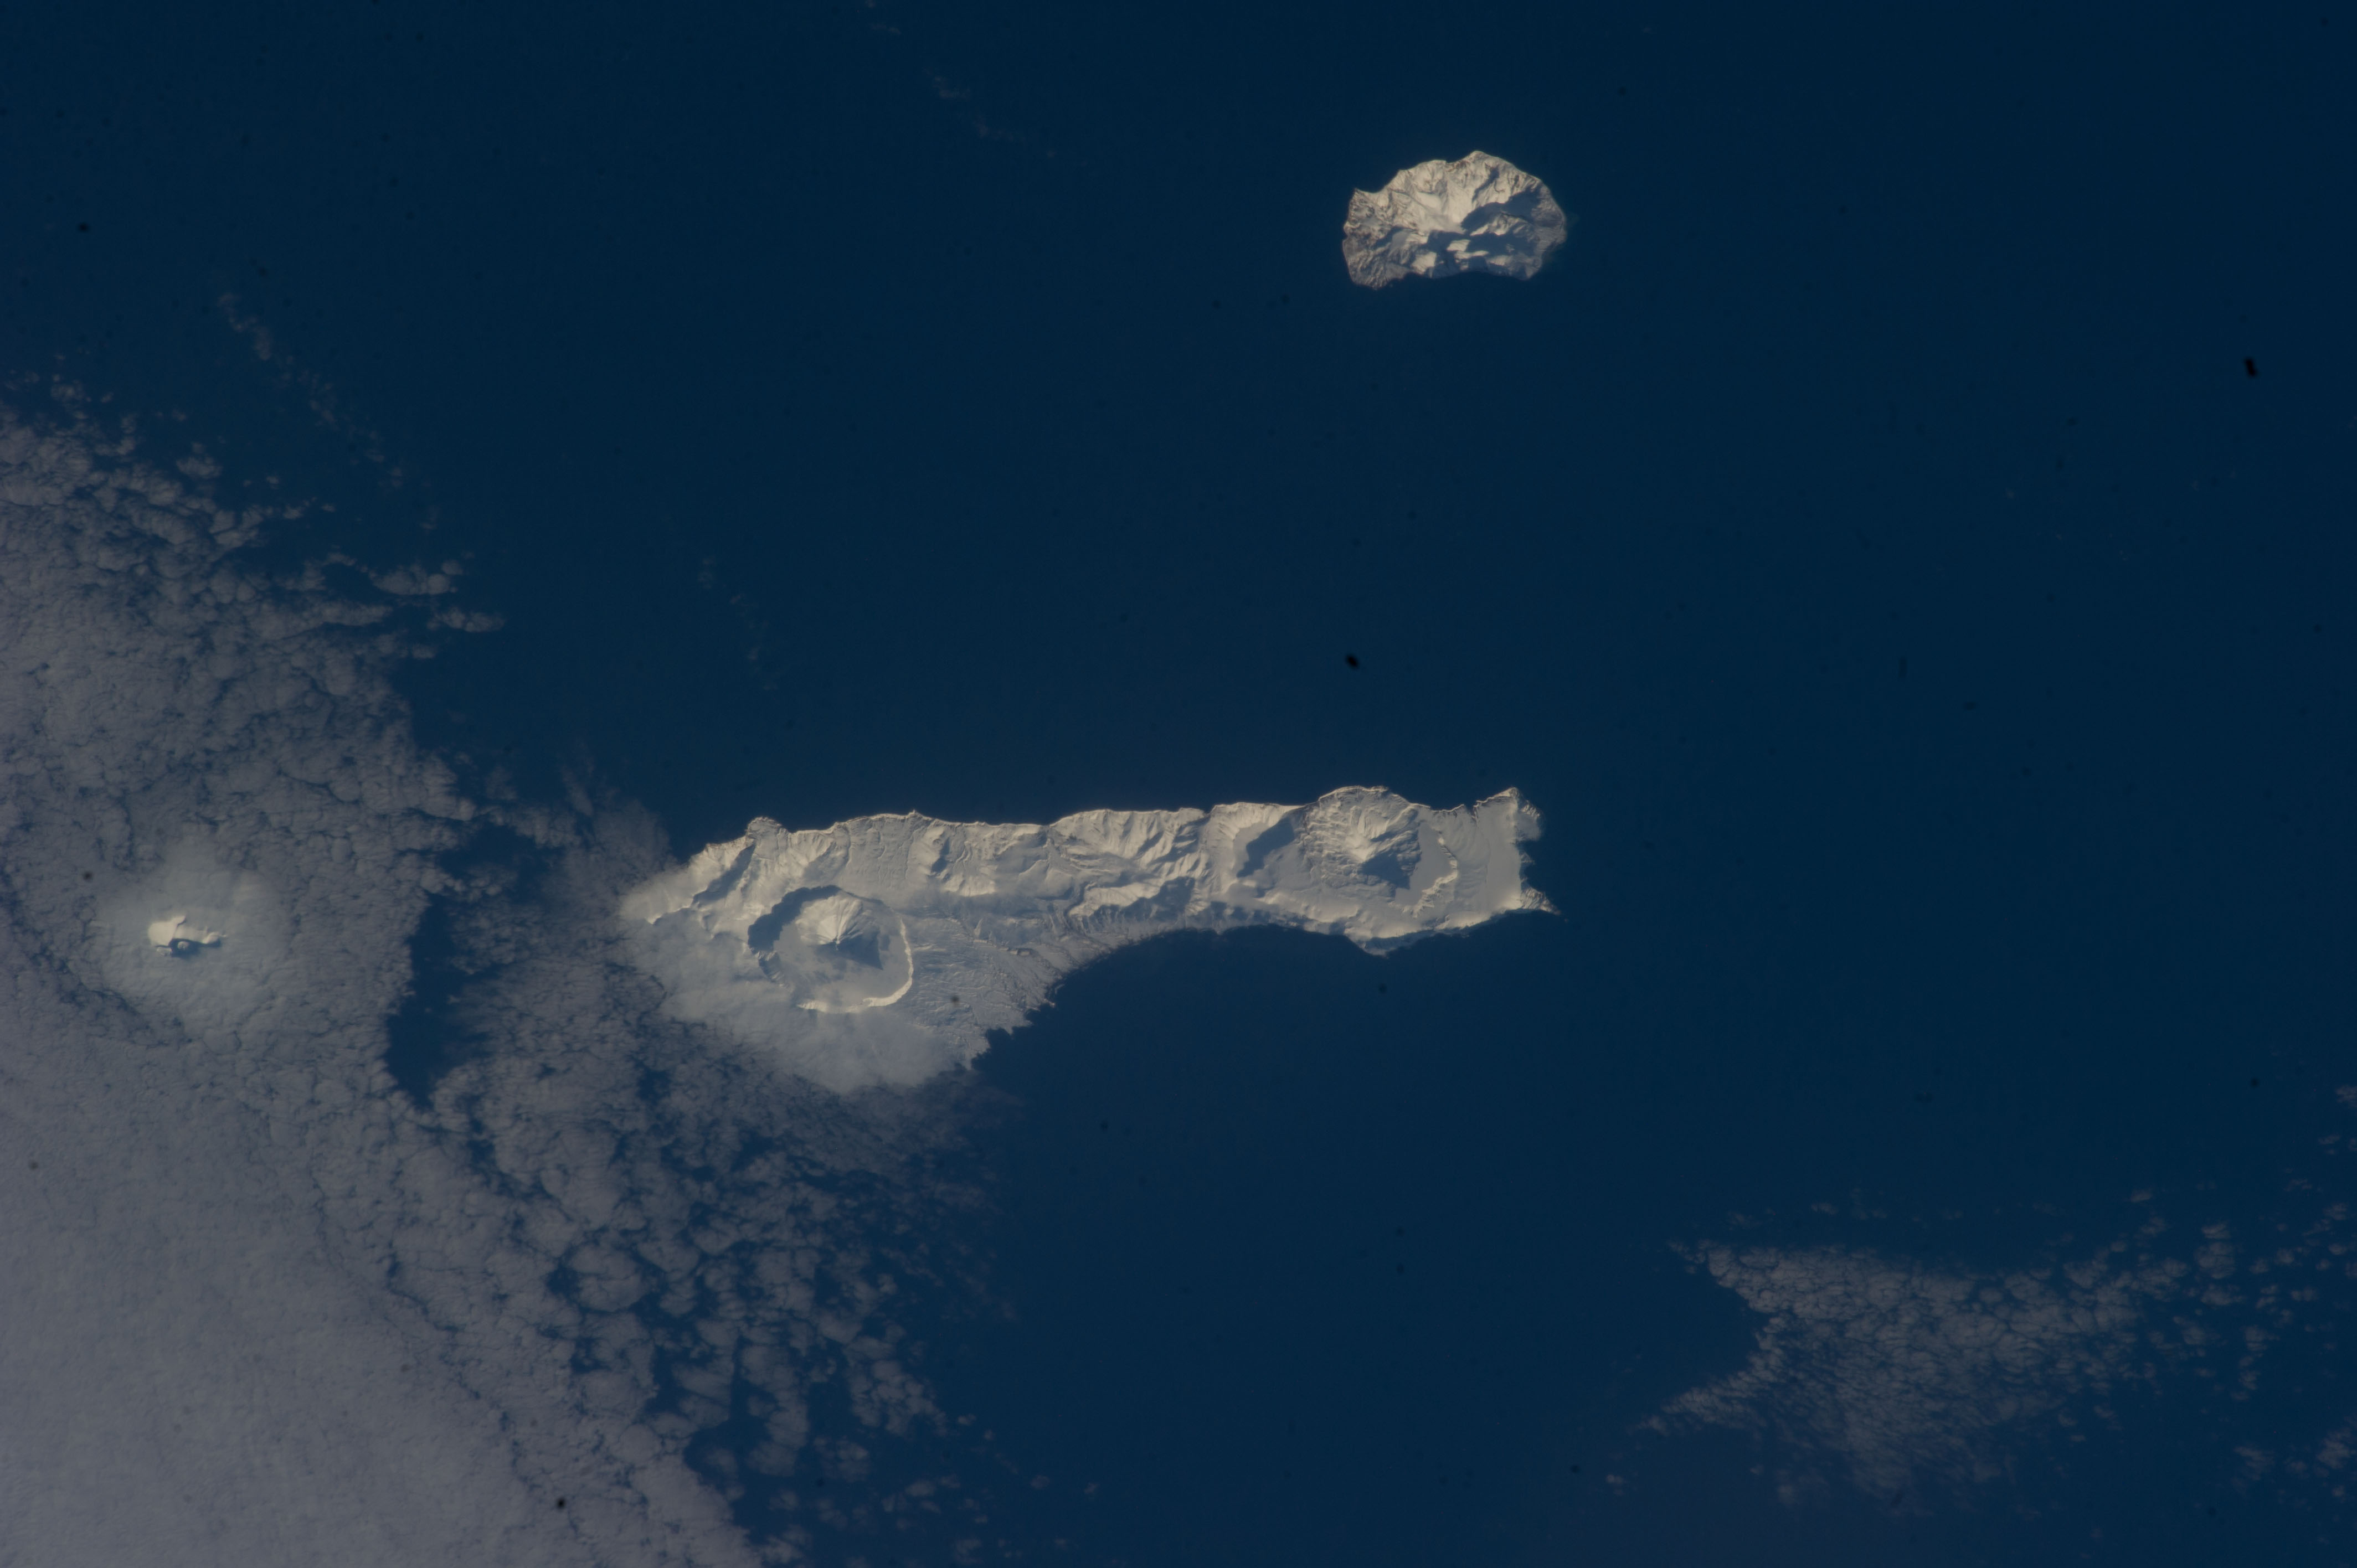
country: RUSSIAN_FEDERATION
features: TAO-RUSYR CALDERA, KURIL ISLANDS, EVREINOV STRAIT, OZERO CHERNOYE, OZERO KOL'TSEVOYE
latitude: 49.5
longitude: 154.7
